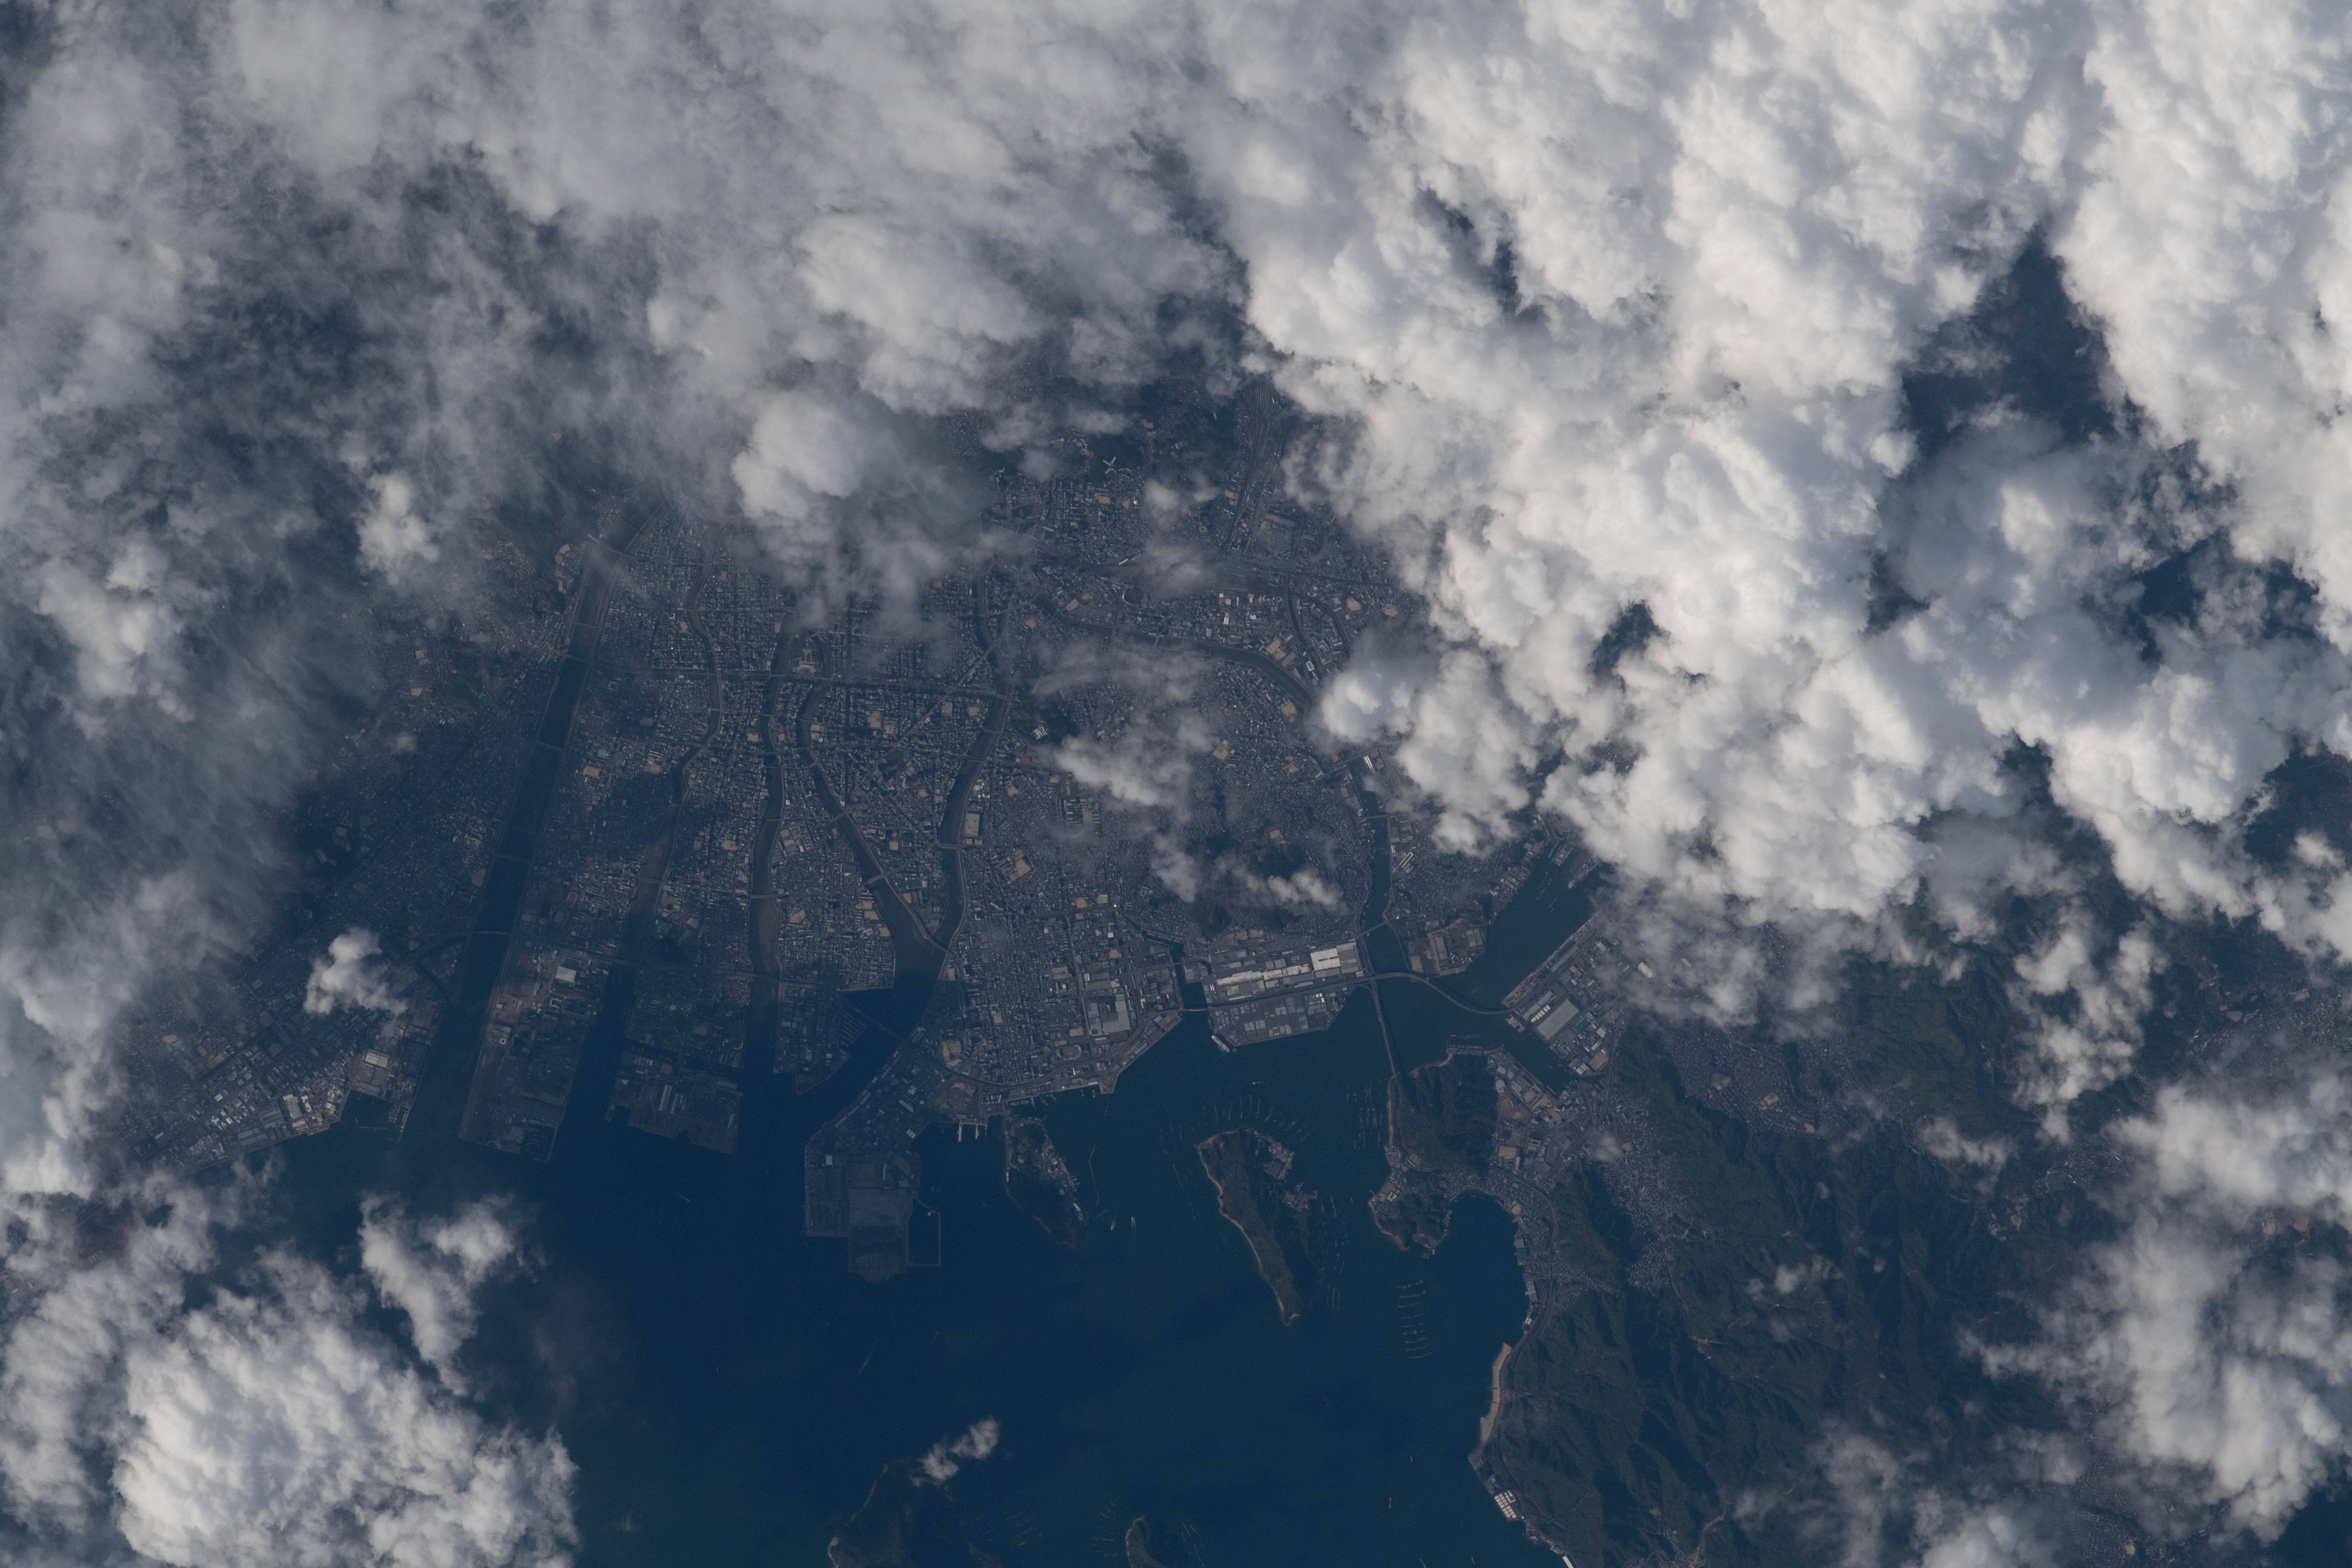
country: JAPAN
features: HIROSHIMA BAY
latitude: 34.4
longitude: 132.5
